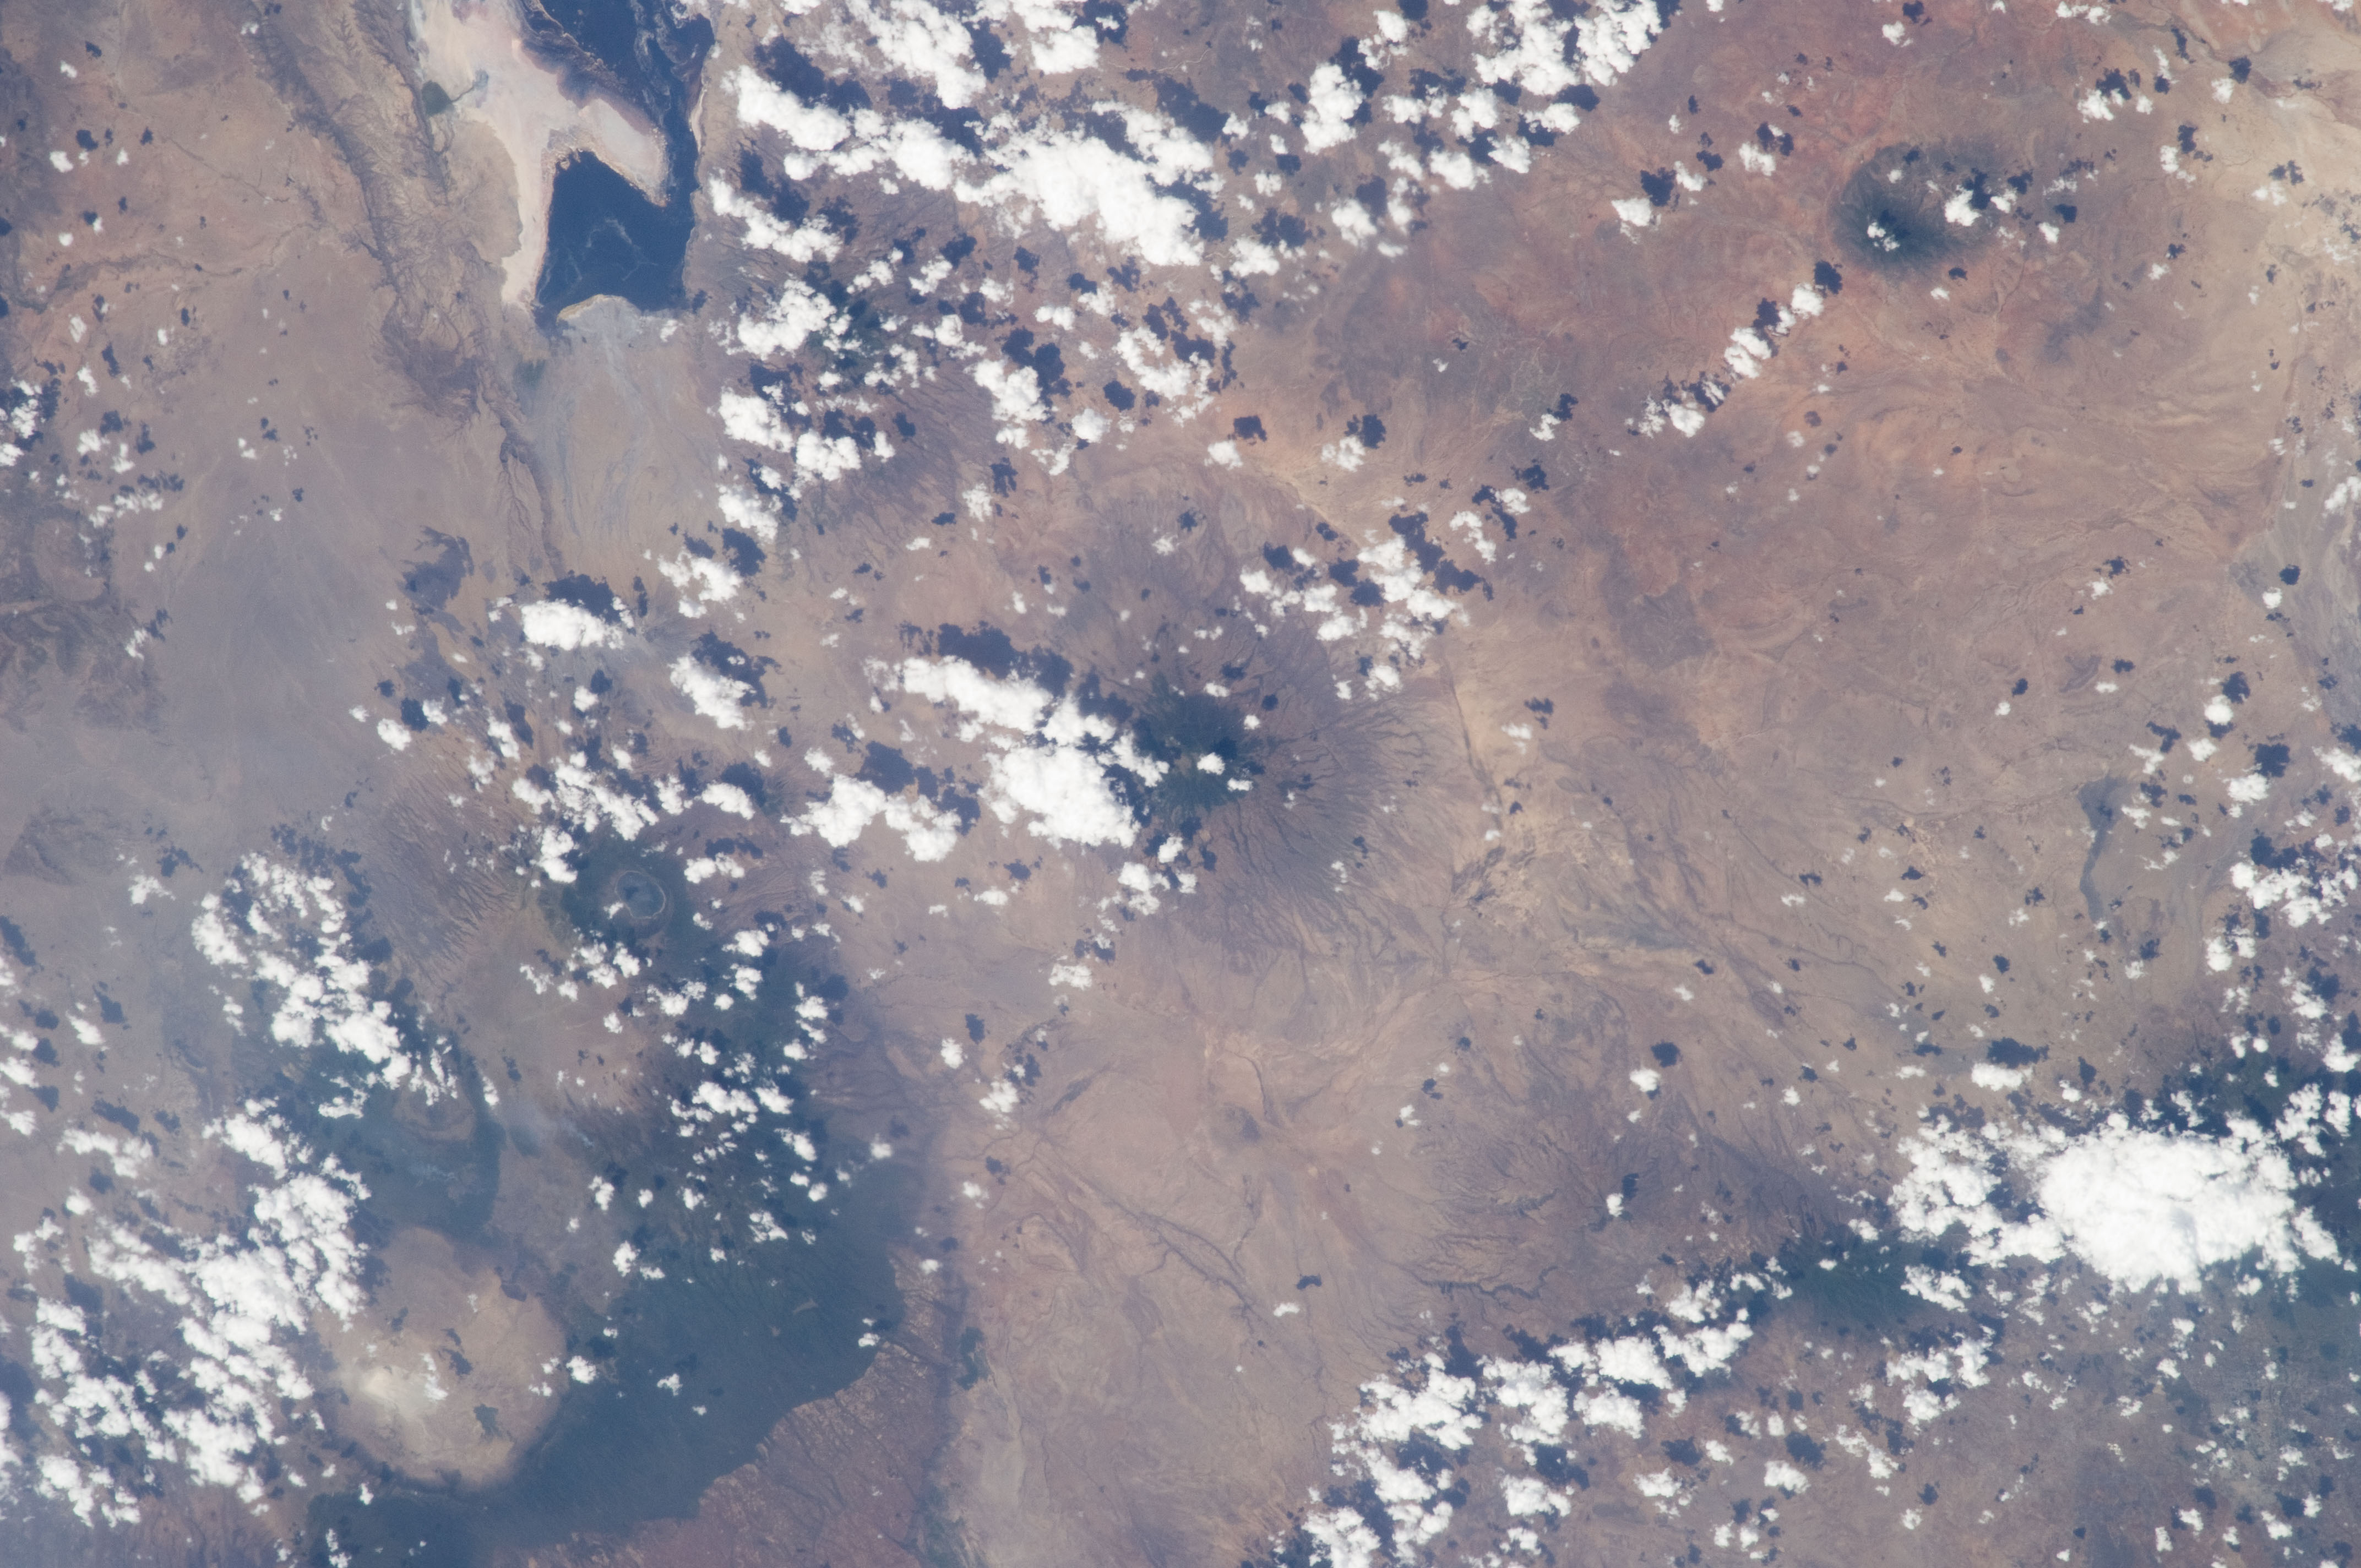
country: TANZANIA
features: GREAT RIFT VALLEY, LAKE NATRON, KITUMBEINE VOL.
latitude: -2.9
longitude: 36.2
